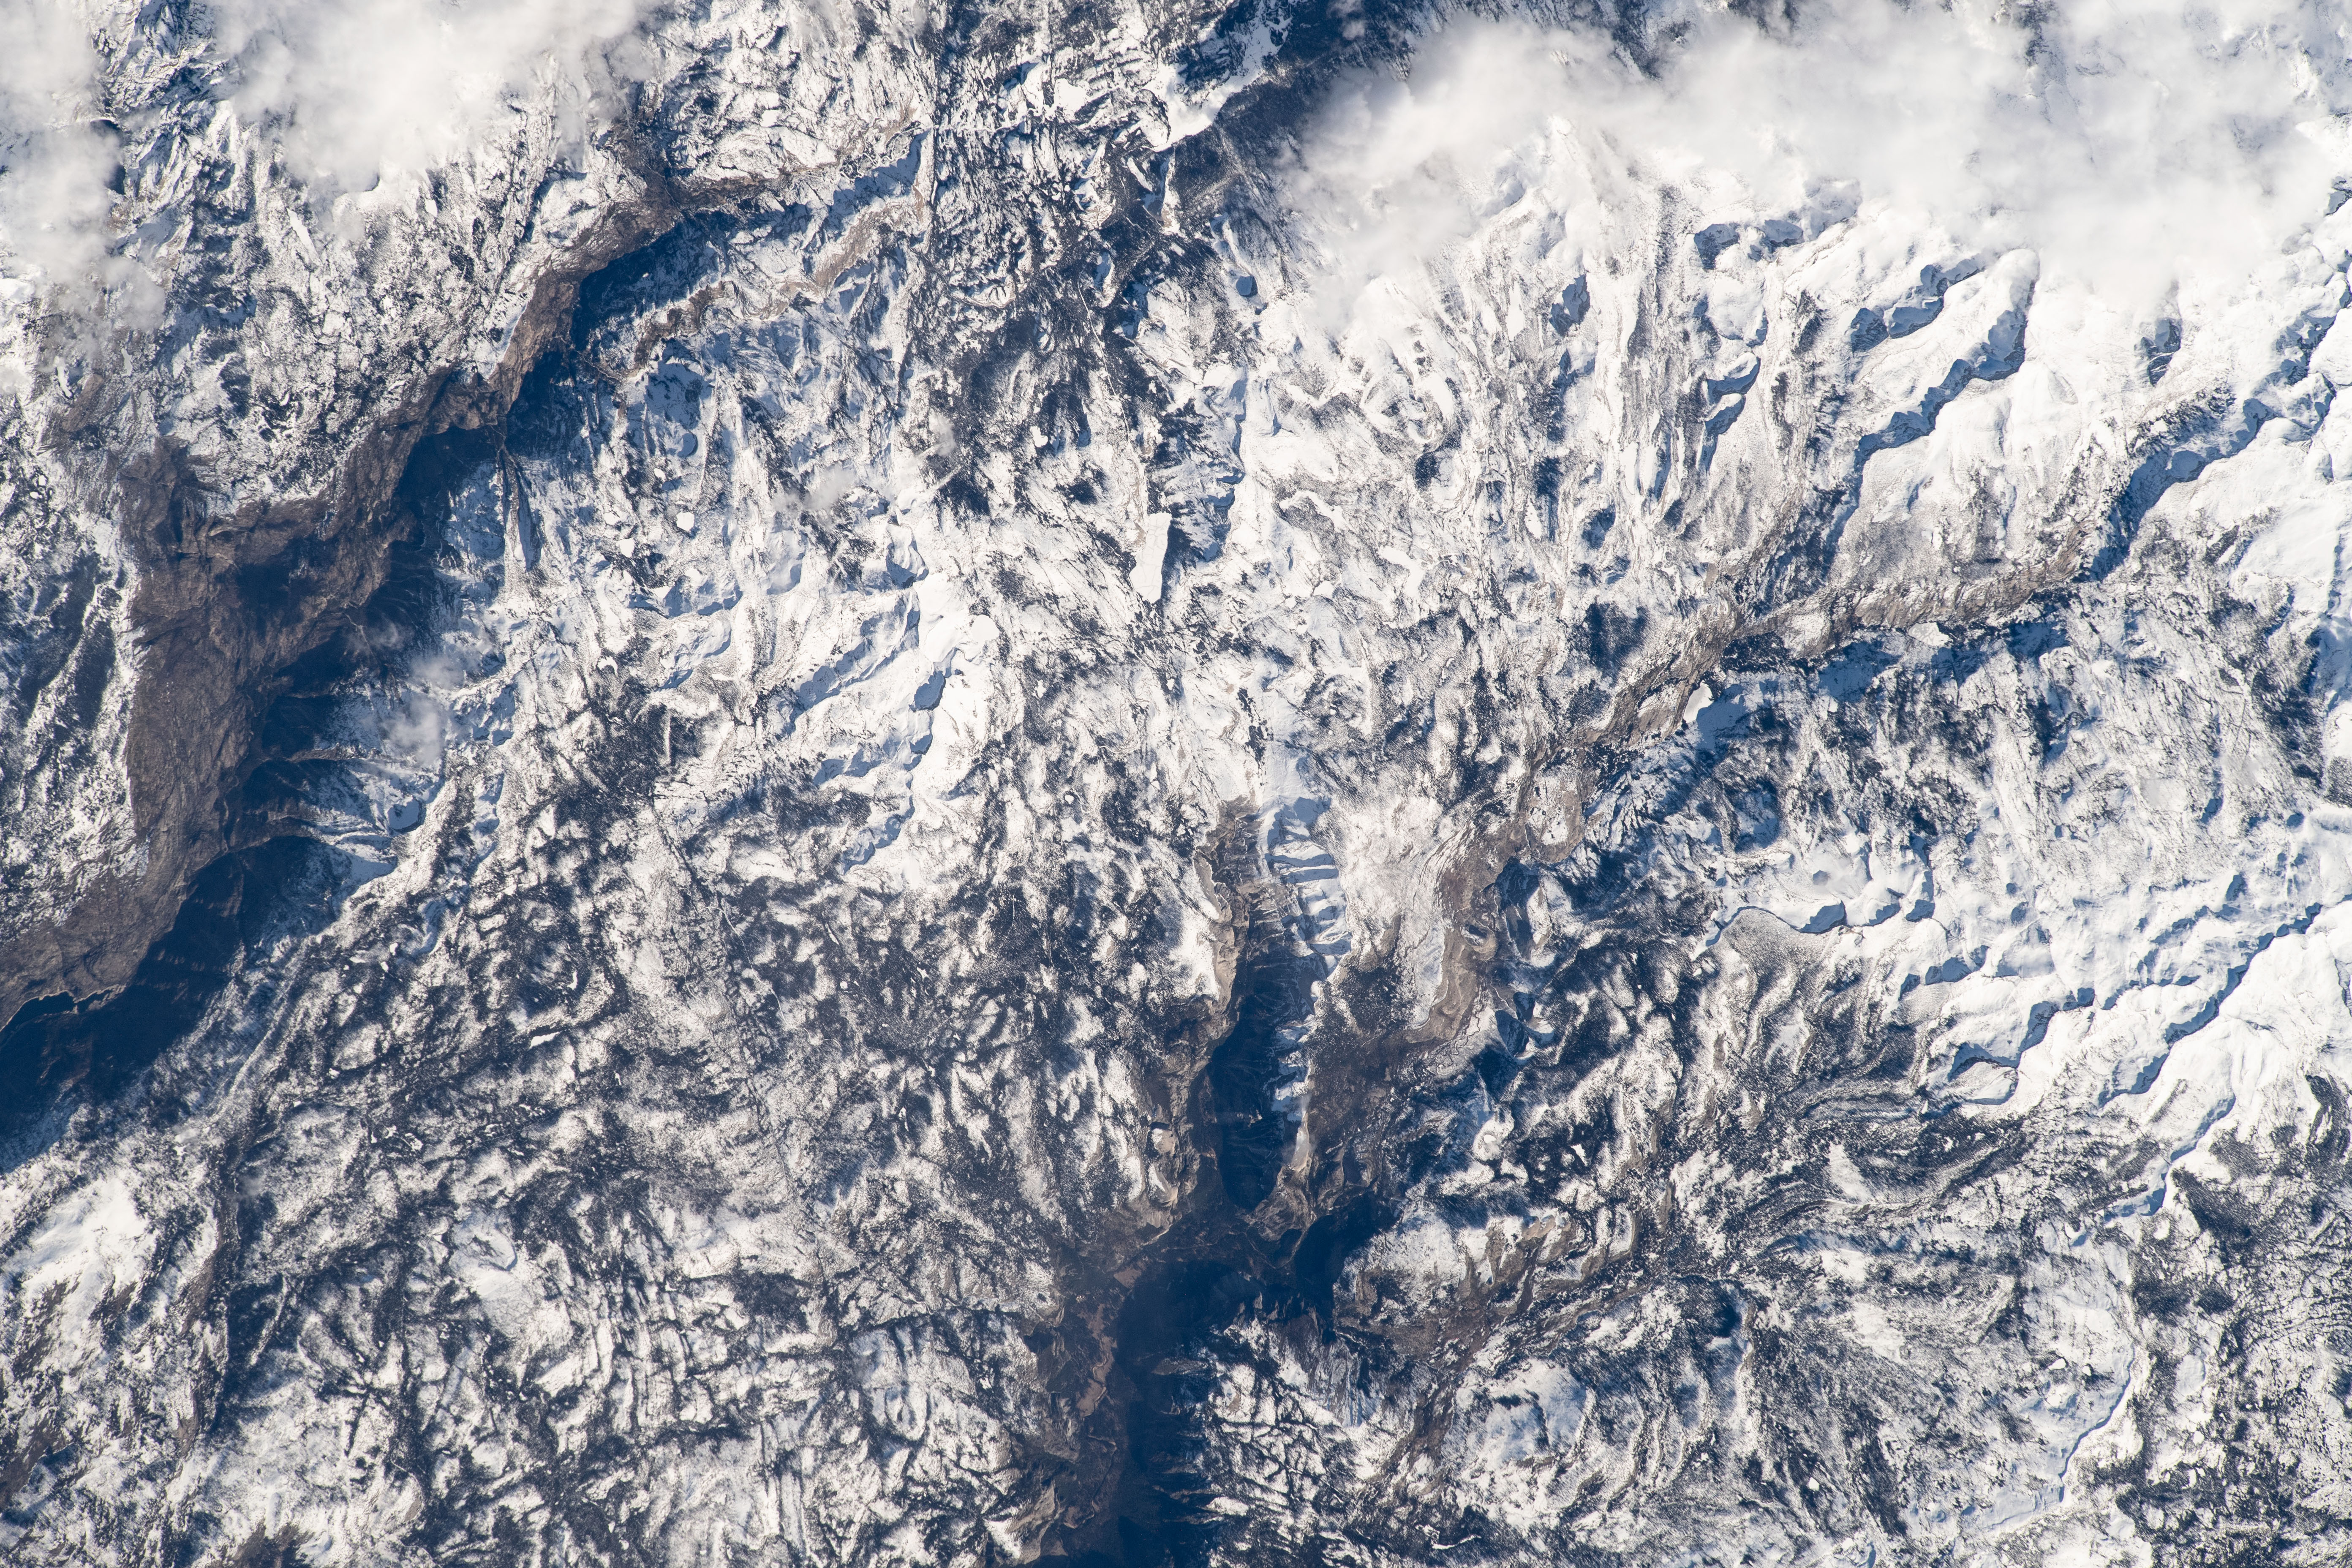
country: USA-CALIFORNIA
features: YOSEMITE NATIONAL PARK, YOSEMITE VALLEY
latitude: 37.8
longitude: -119.5
